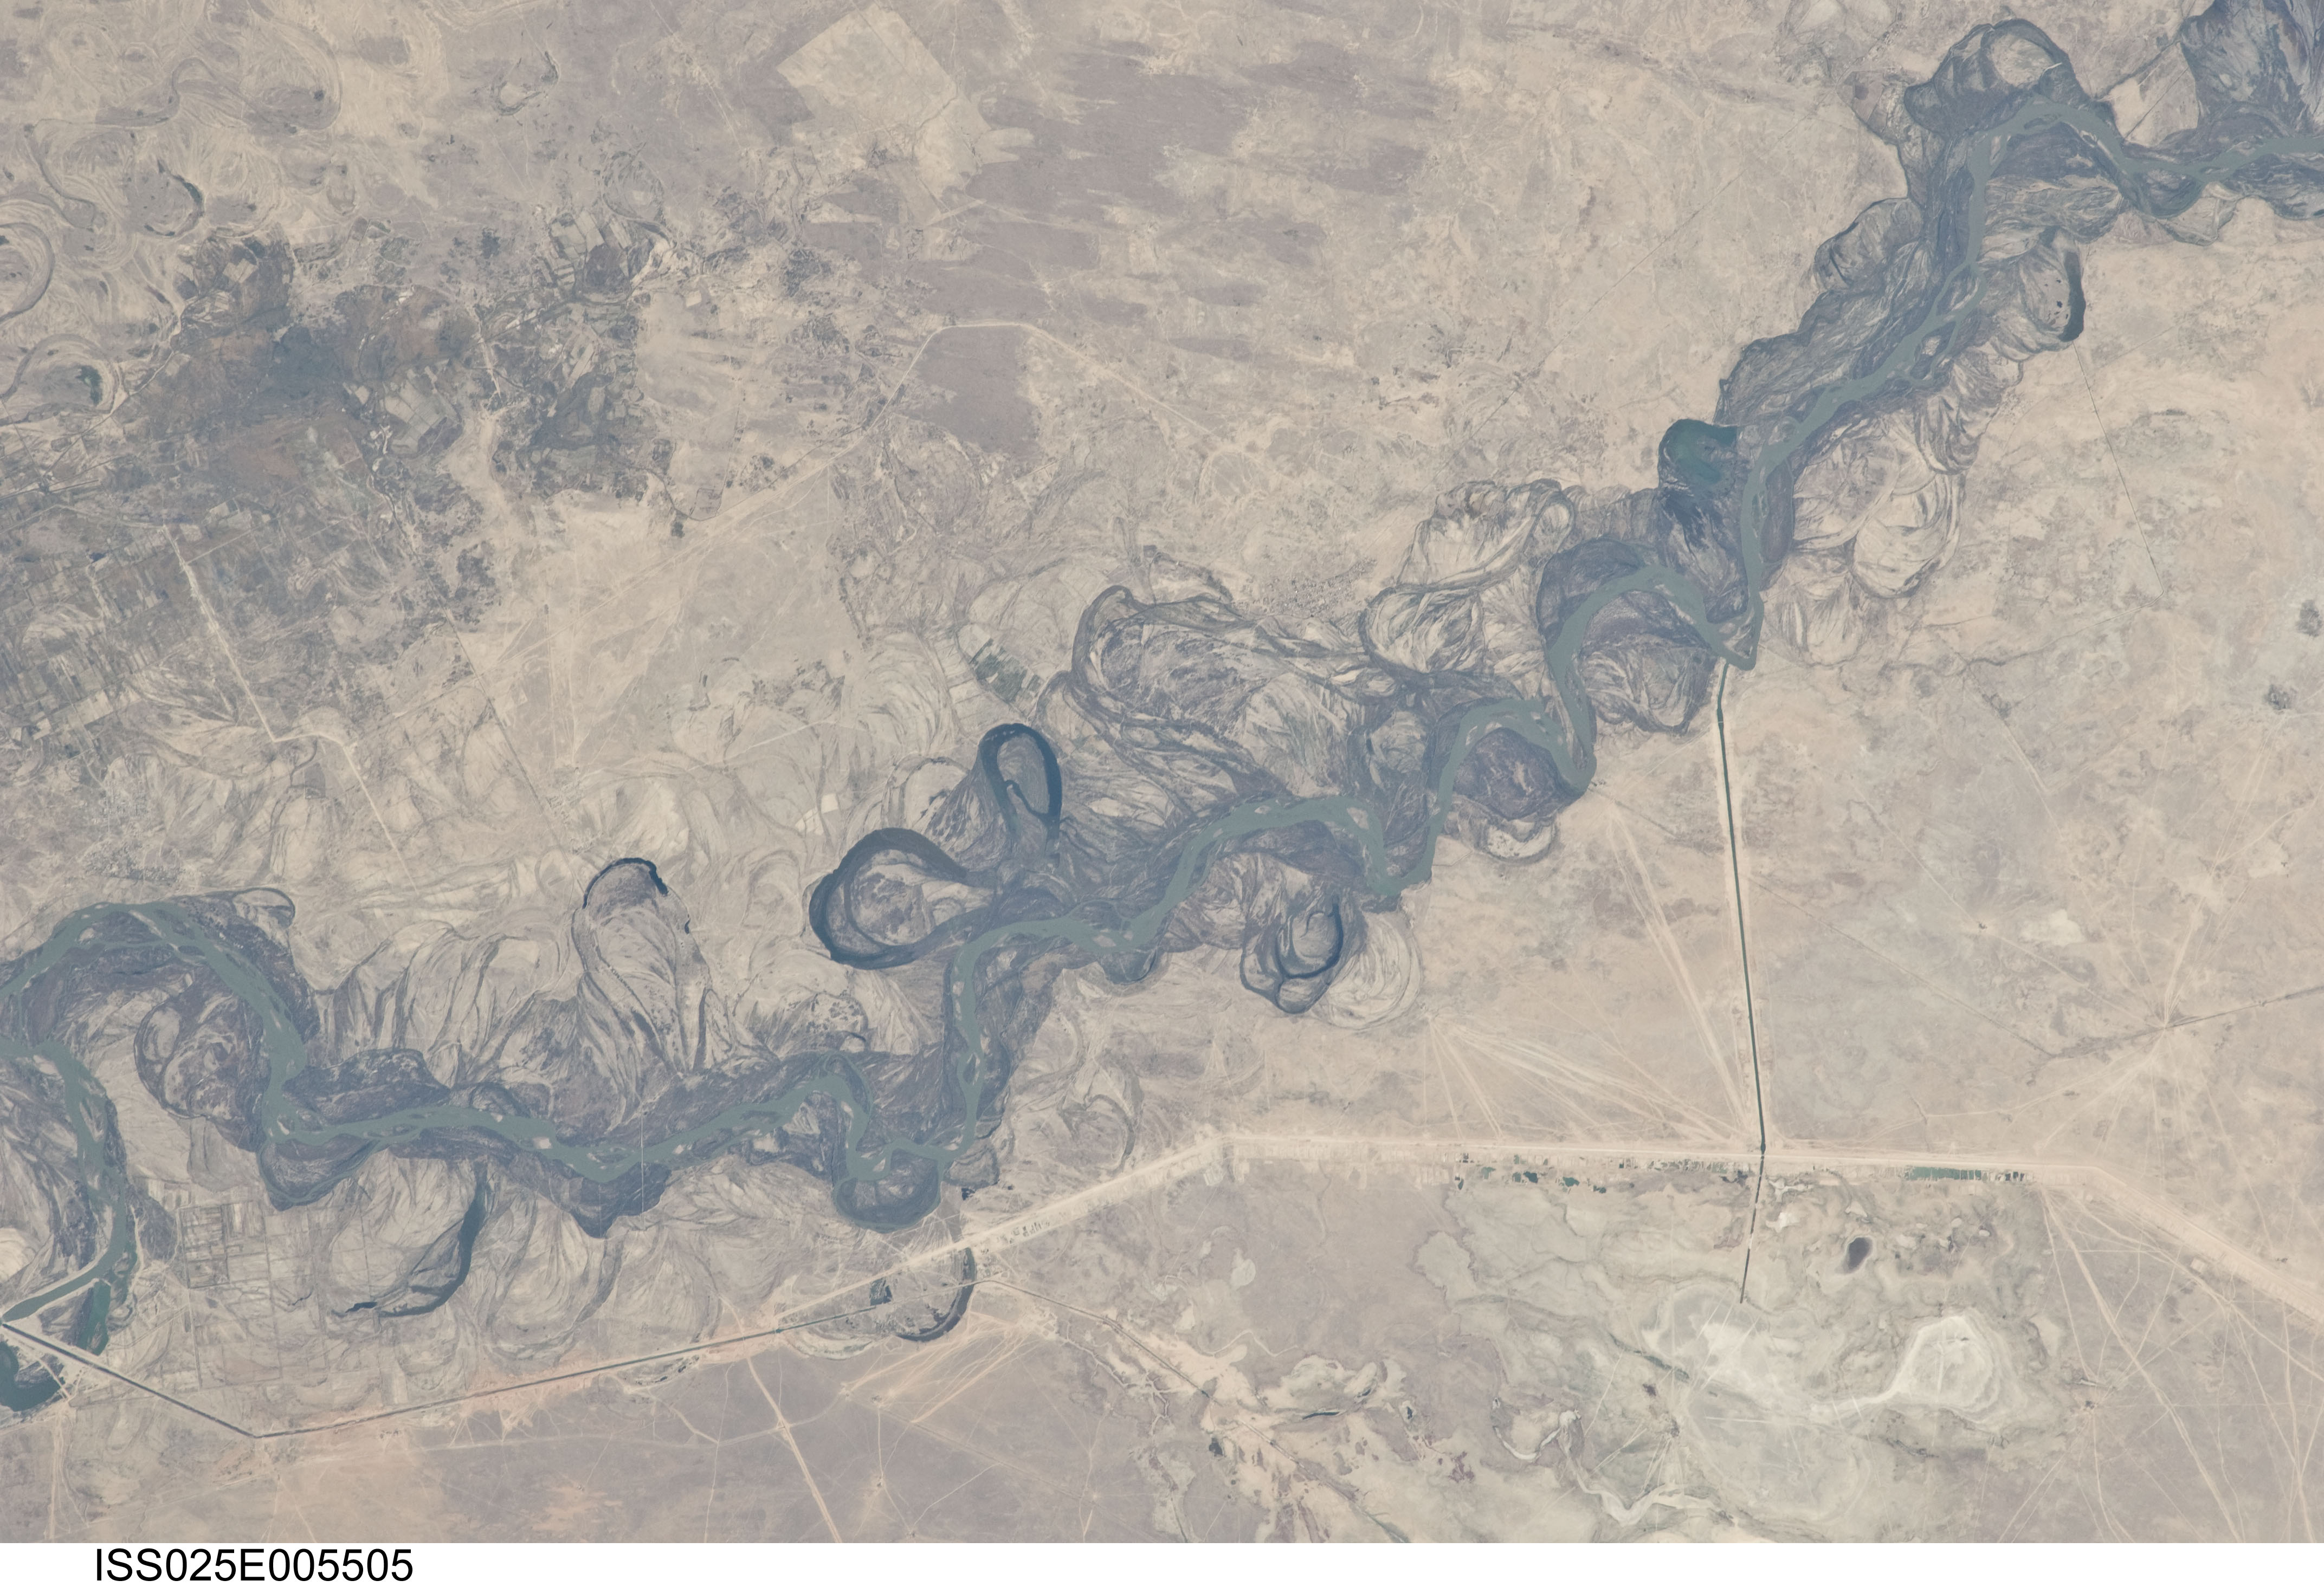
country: KAZAKHSTAN
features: SYRDAR'YA RIVER VALLEY, AGR., CANALS, LAKES, VILLAGES, DESERT STEPPE, DUNES
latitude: 42.4
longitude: 68.2
